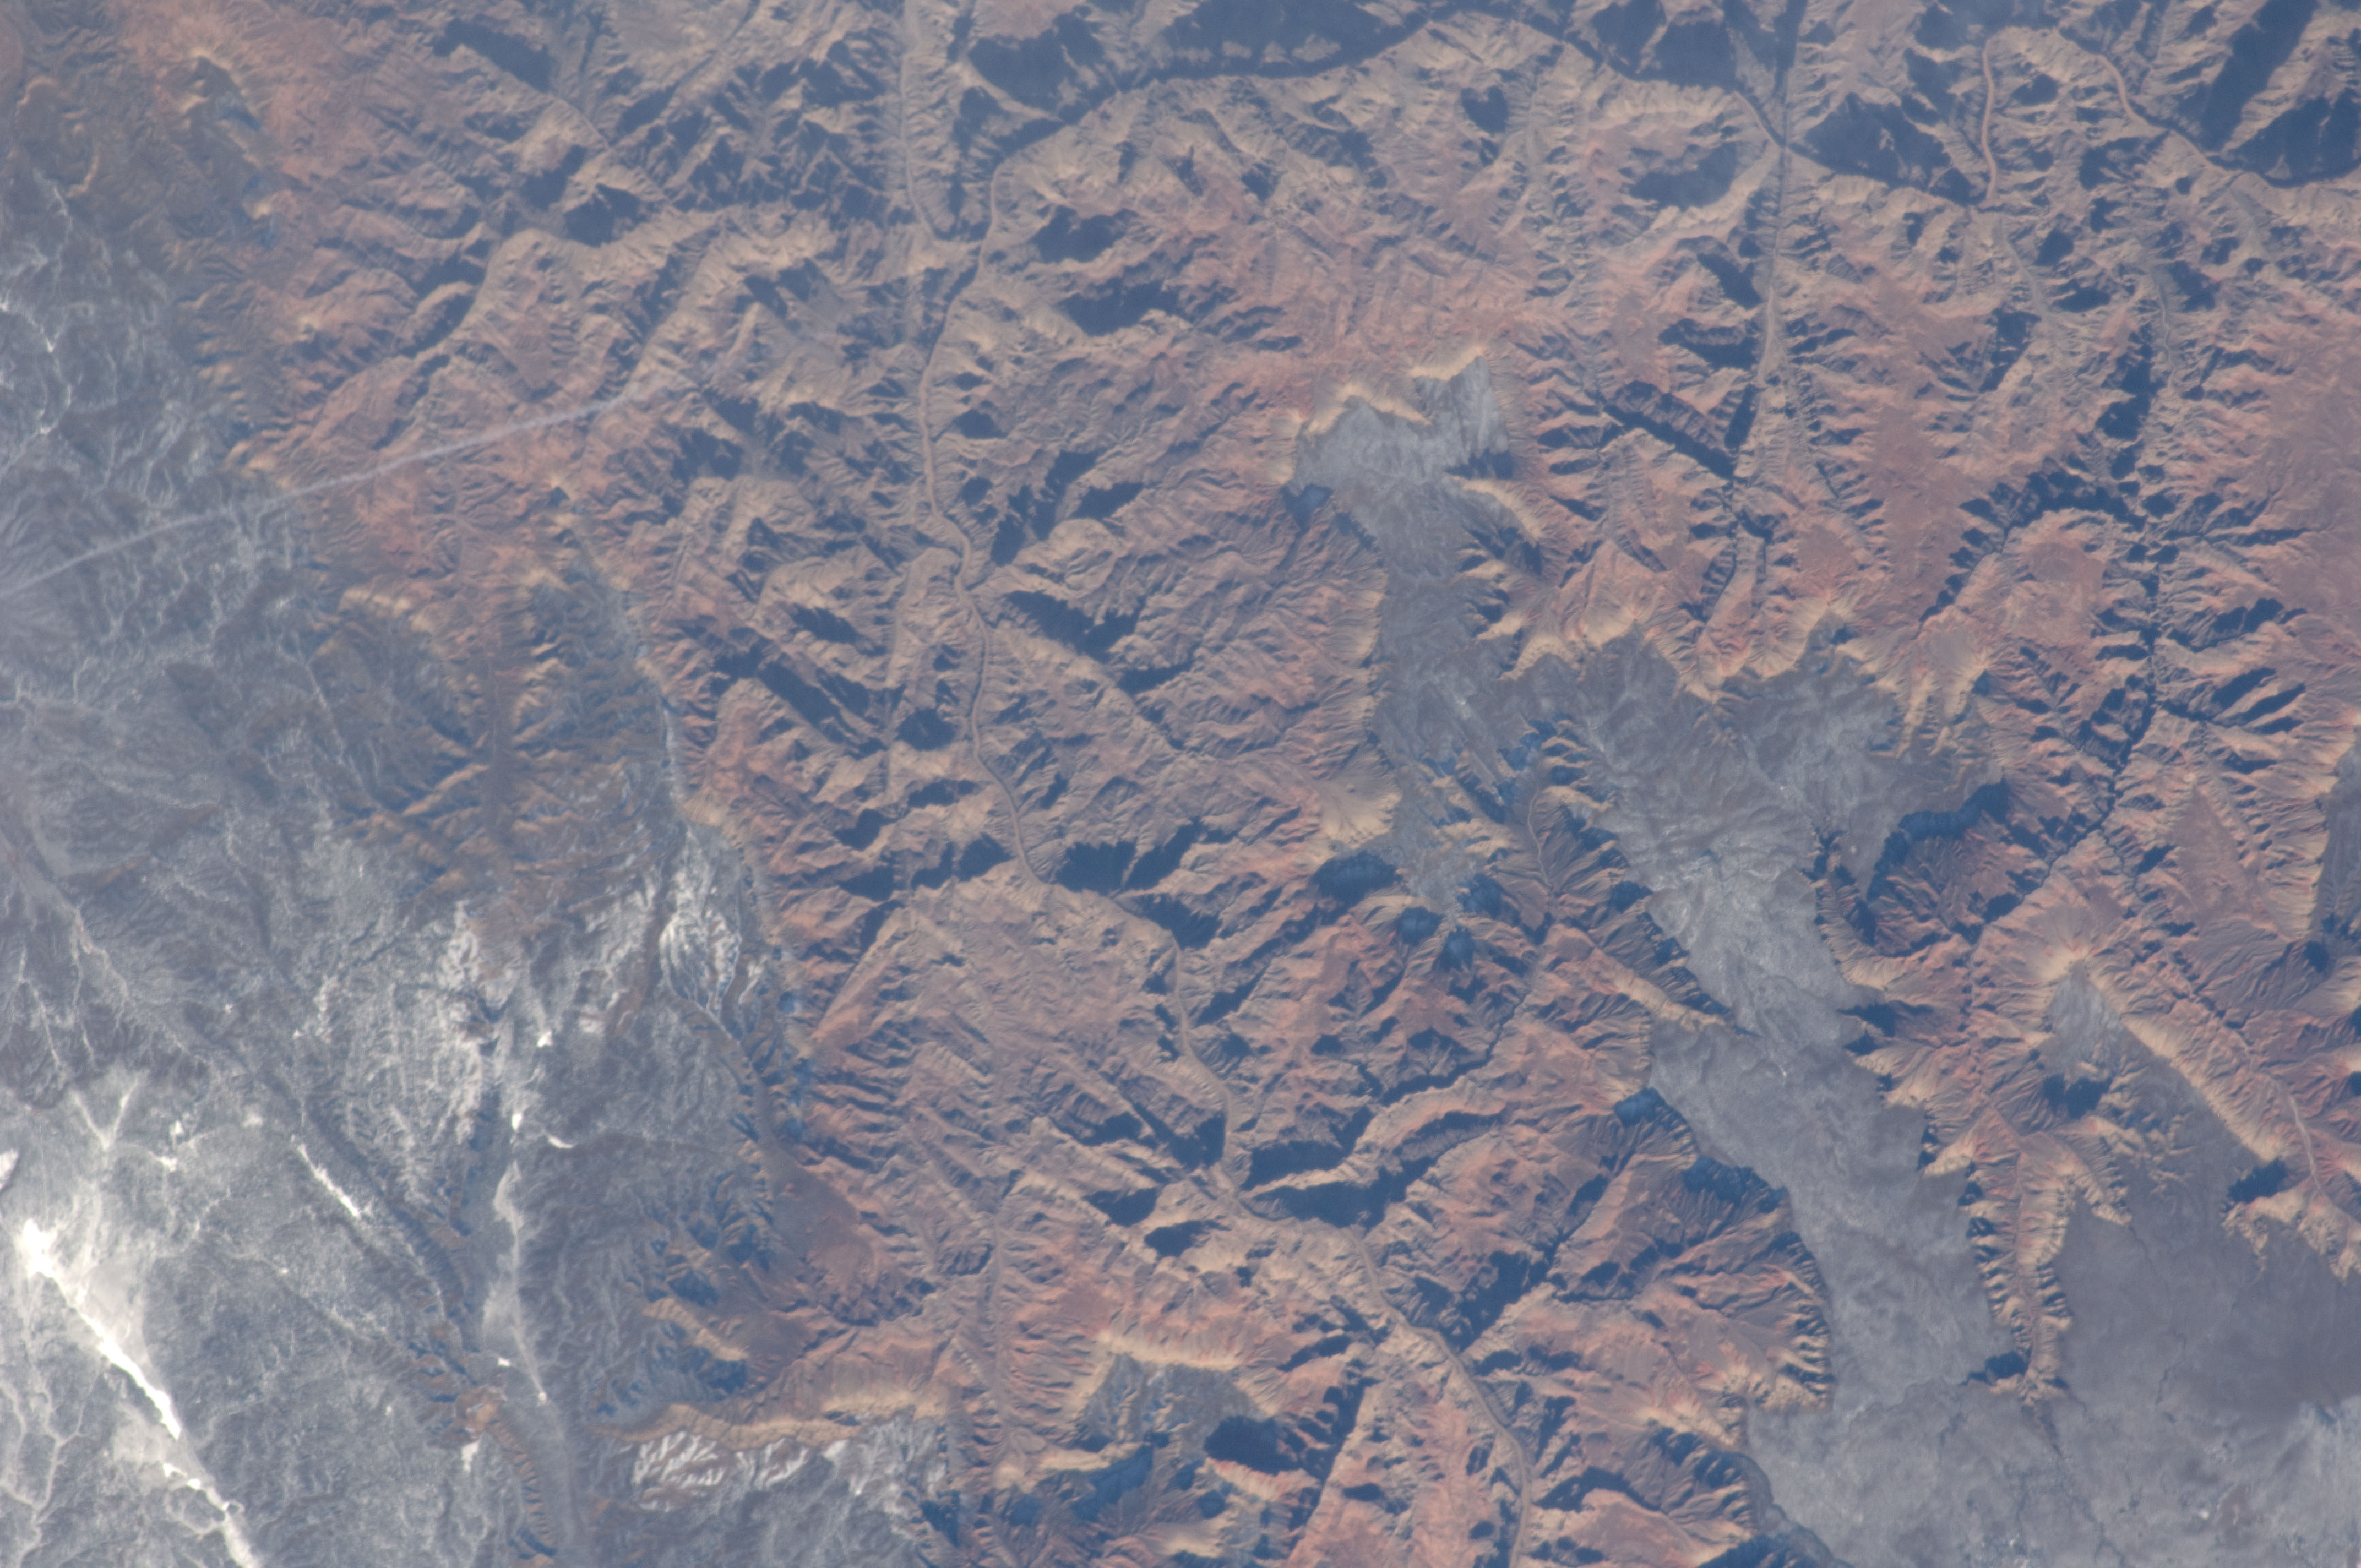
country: USA-ARIZONA
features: CONTRAIL
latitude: 35.9
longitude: -113.4
